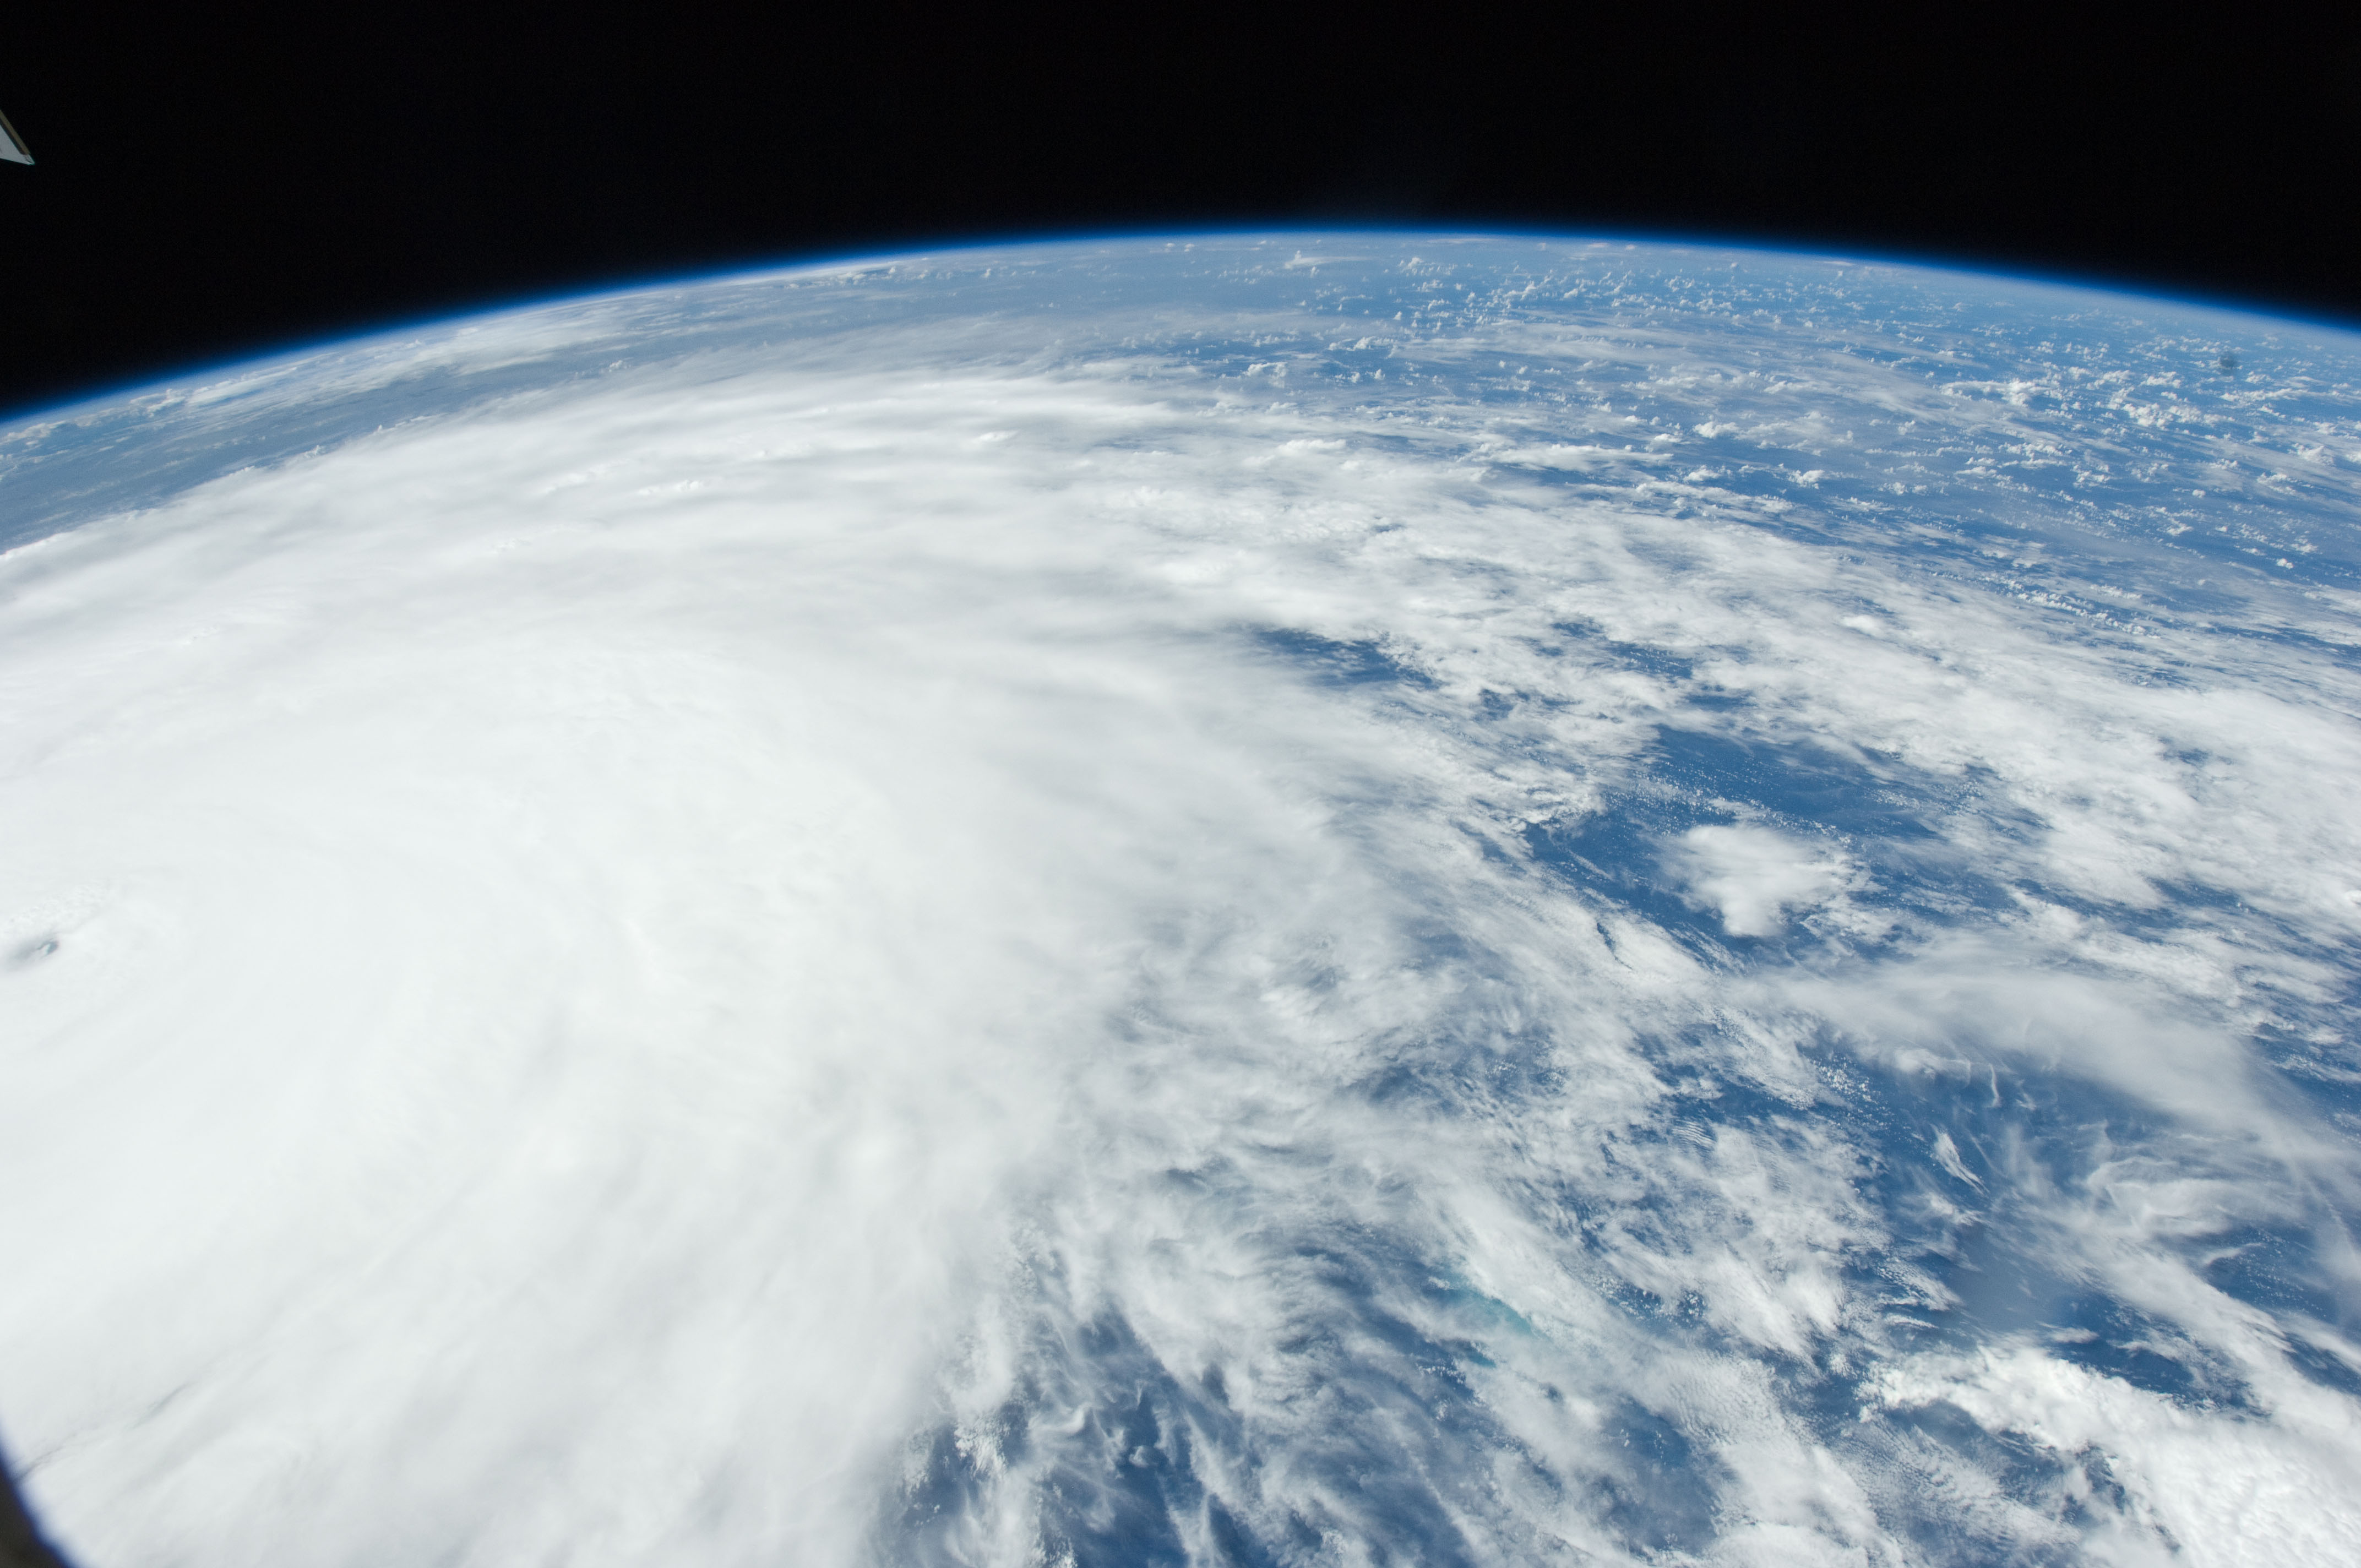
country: BAHAMAS
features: PAN-HURRICANE IRENE, ATLANTIC O., EYE, STORM BANDS, ISS
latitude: 23.5
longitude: -74.5
